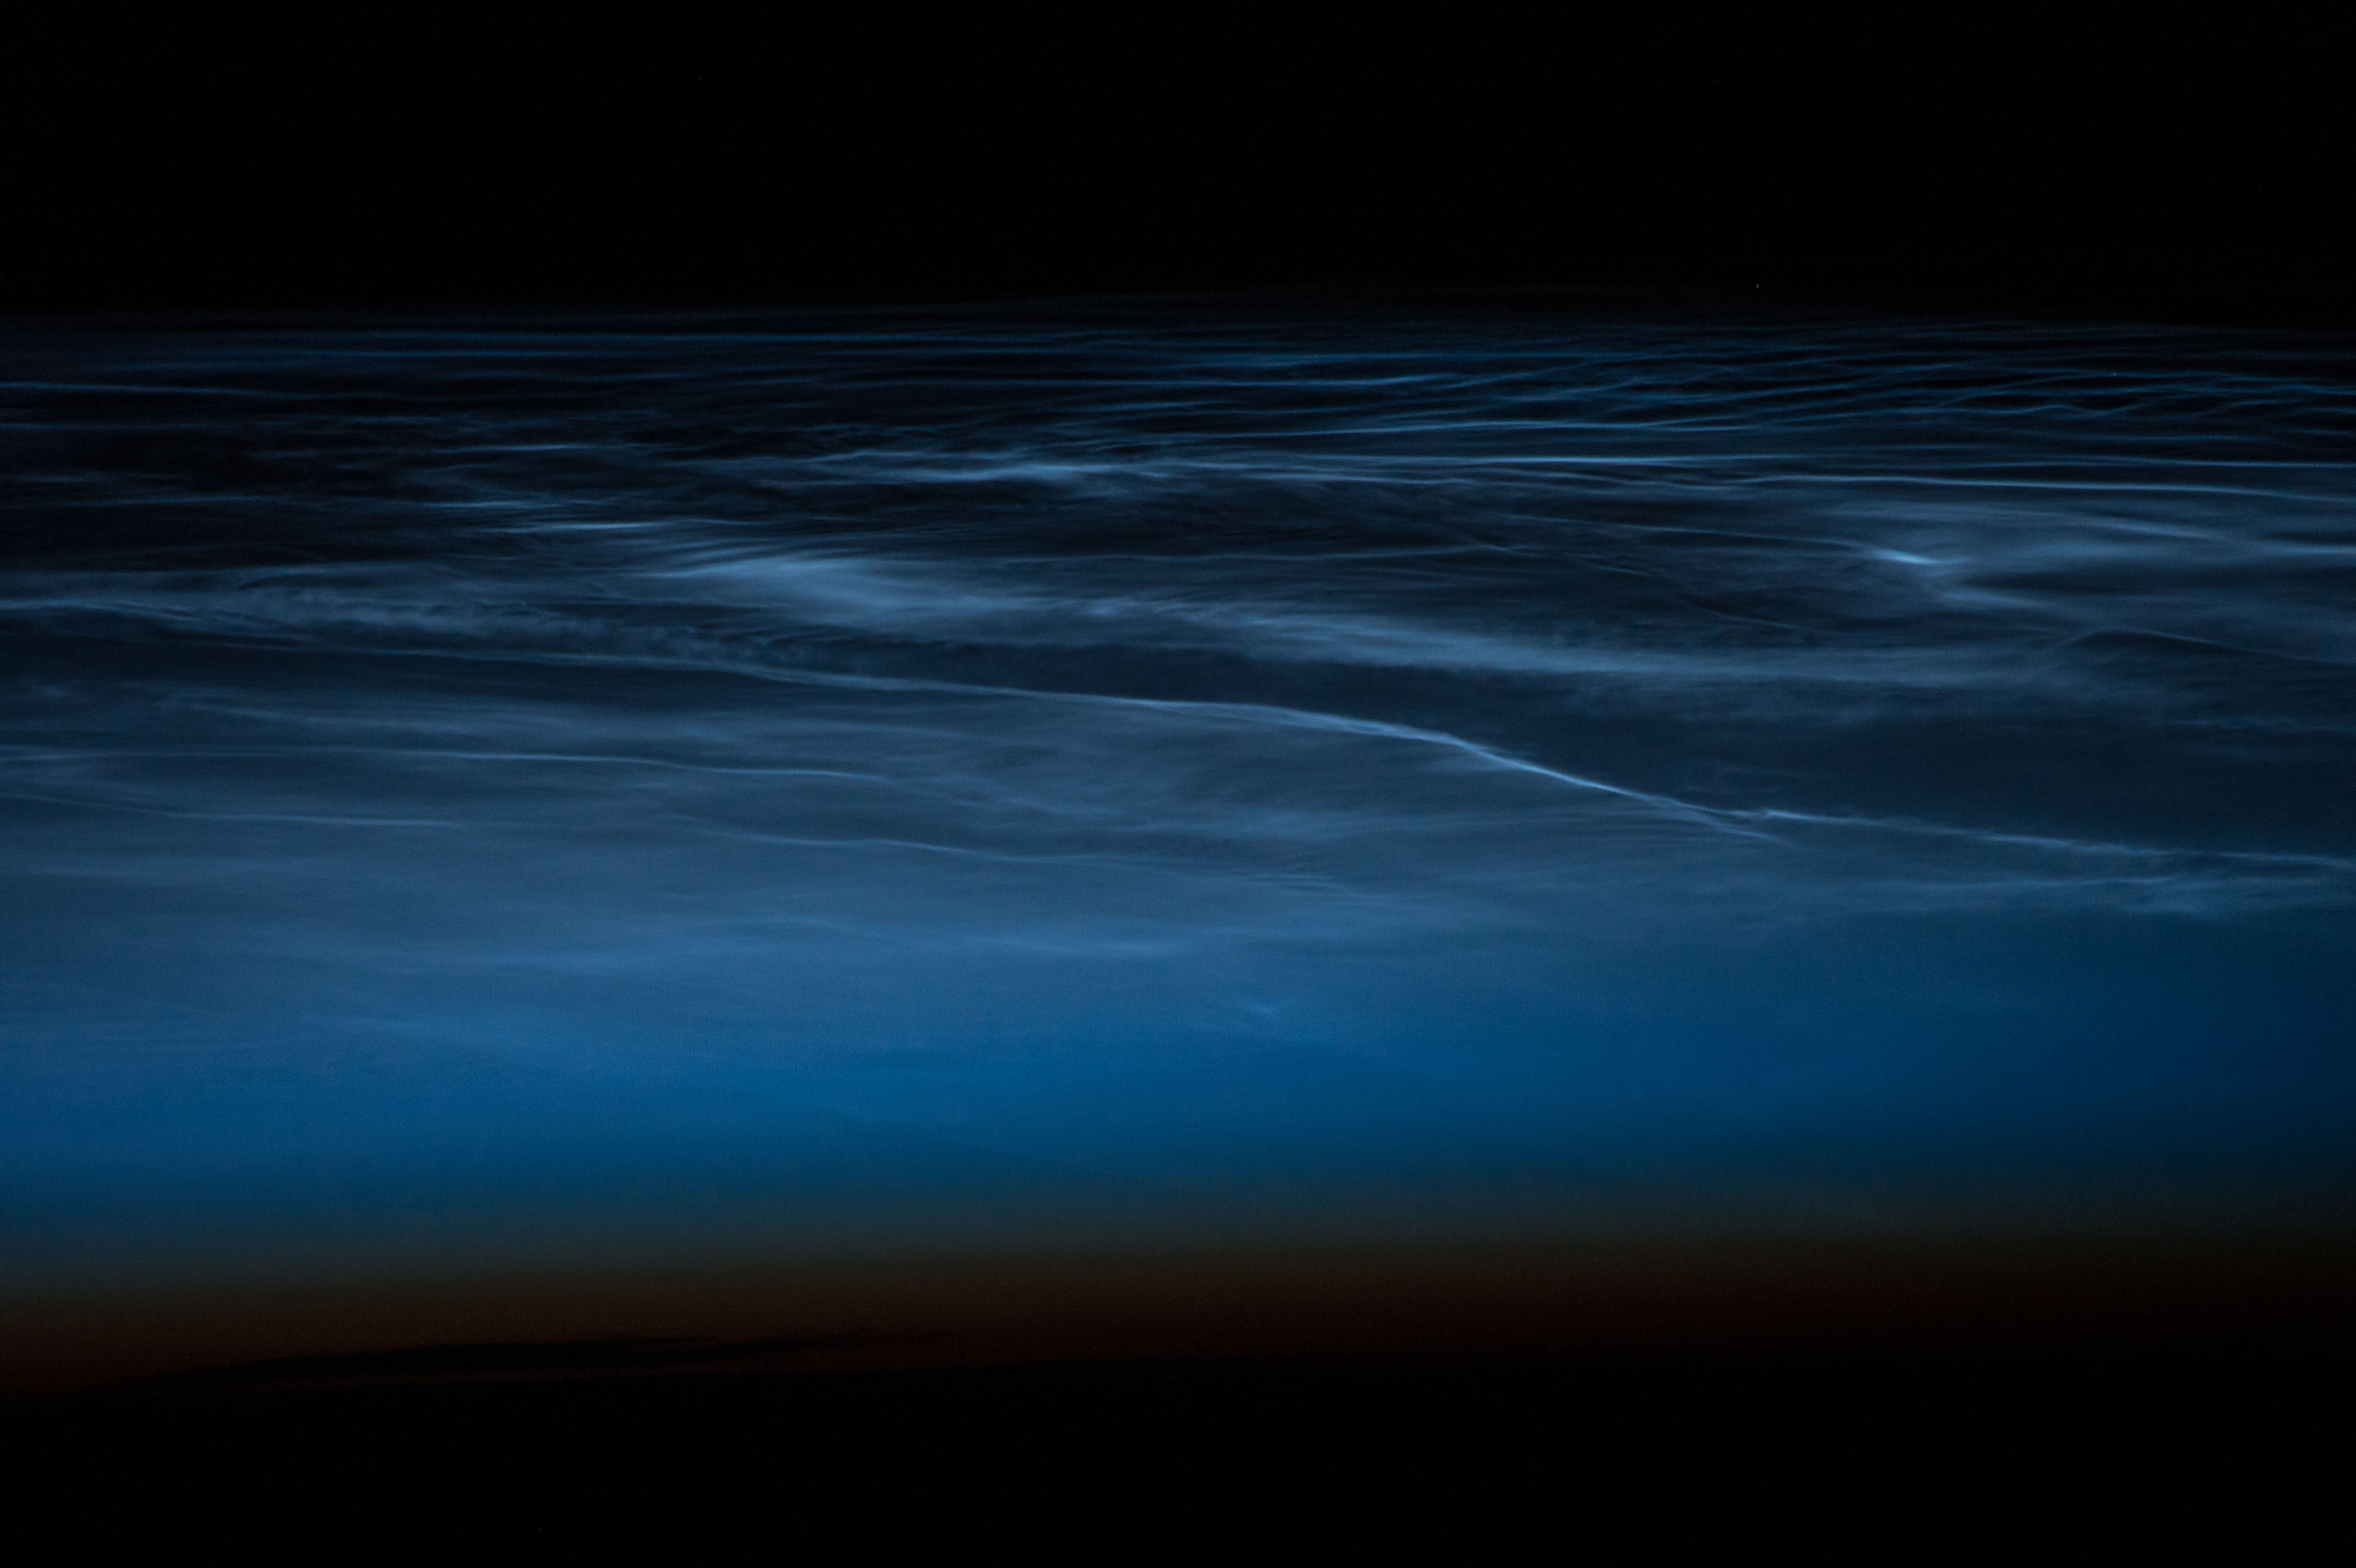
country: KAZAKHSTAN
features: NOCTILUCENT CLOUDS, ATMOSPHERIC LIMB
